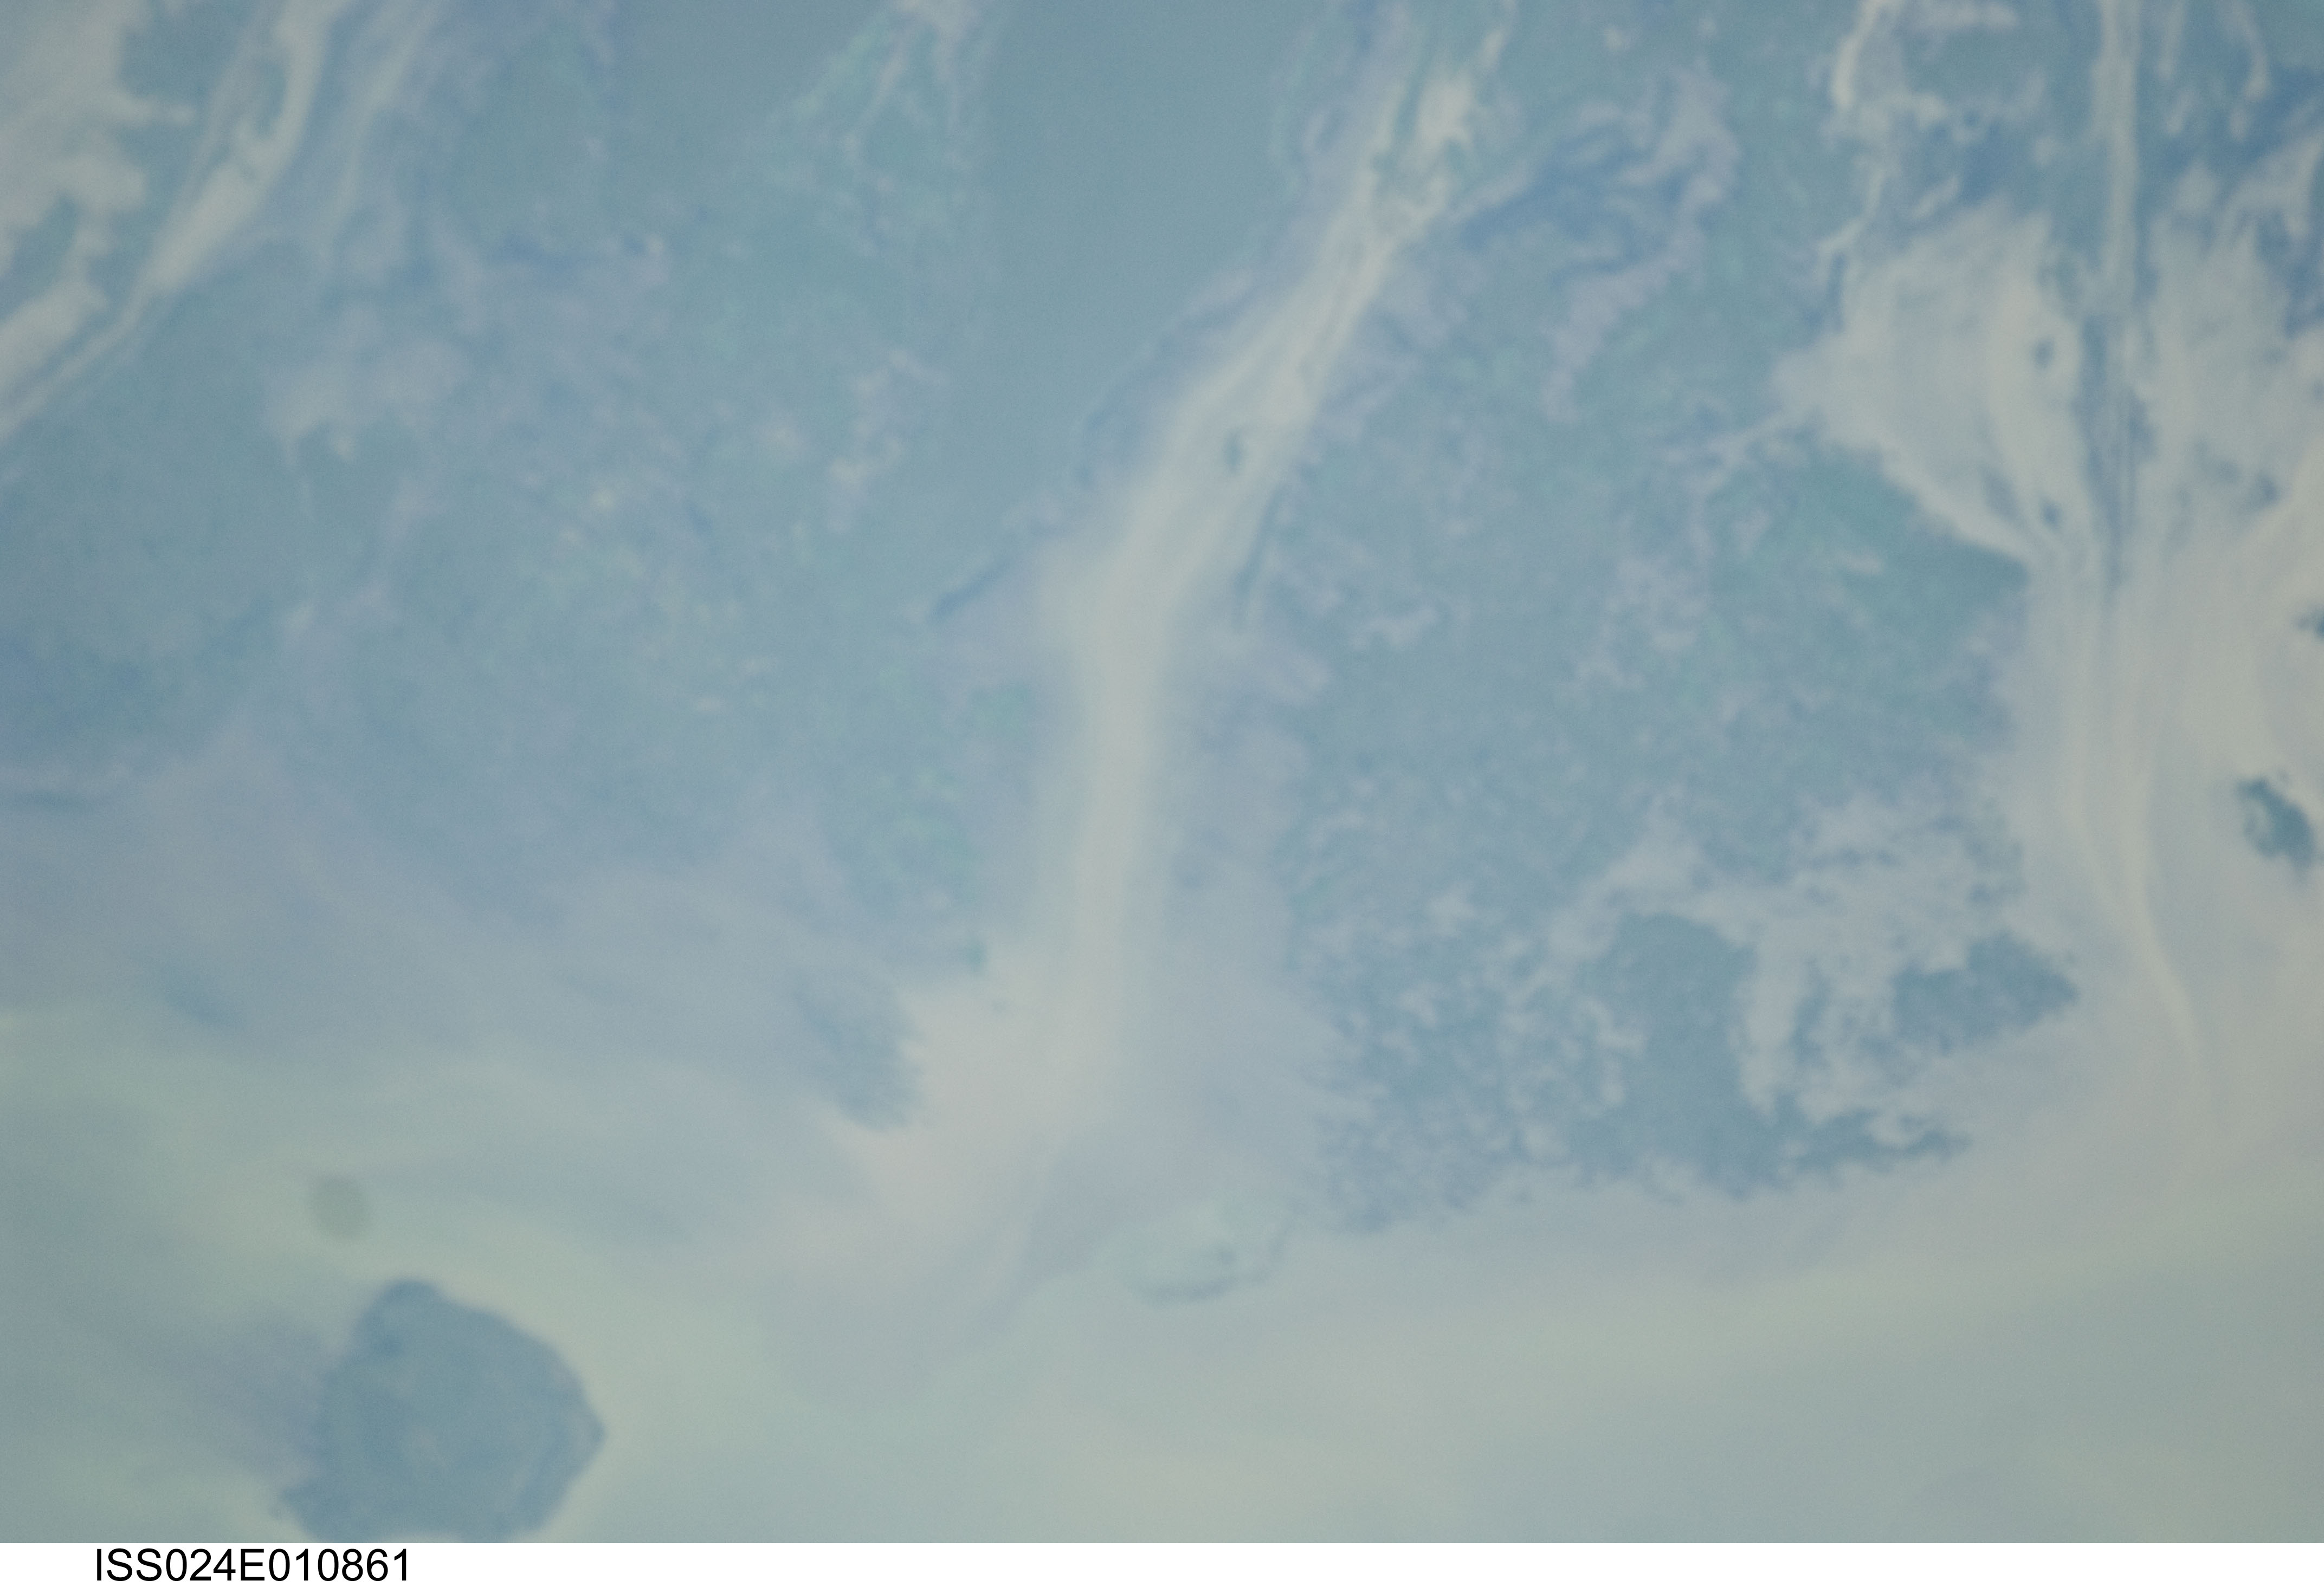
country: RUSSIAN FEDERATION
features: OSTROV ZYUDEV, CASPIAN SEA, SOFT
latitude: 45.4
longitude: 48.1
